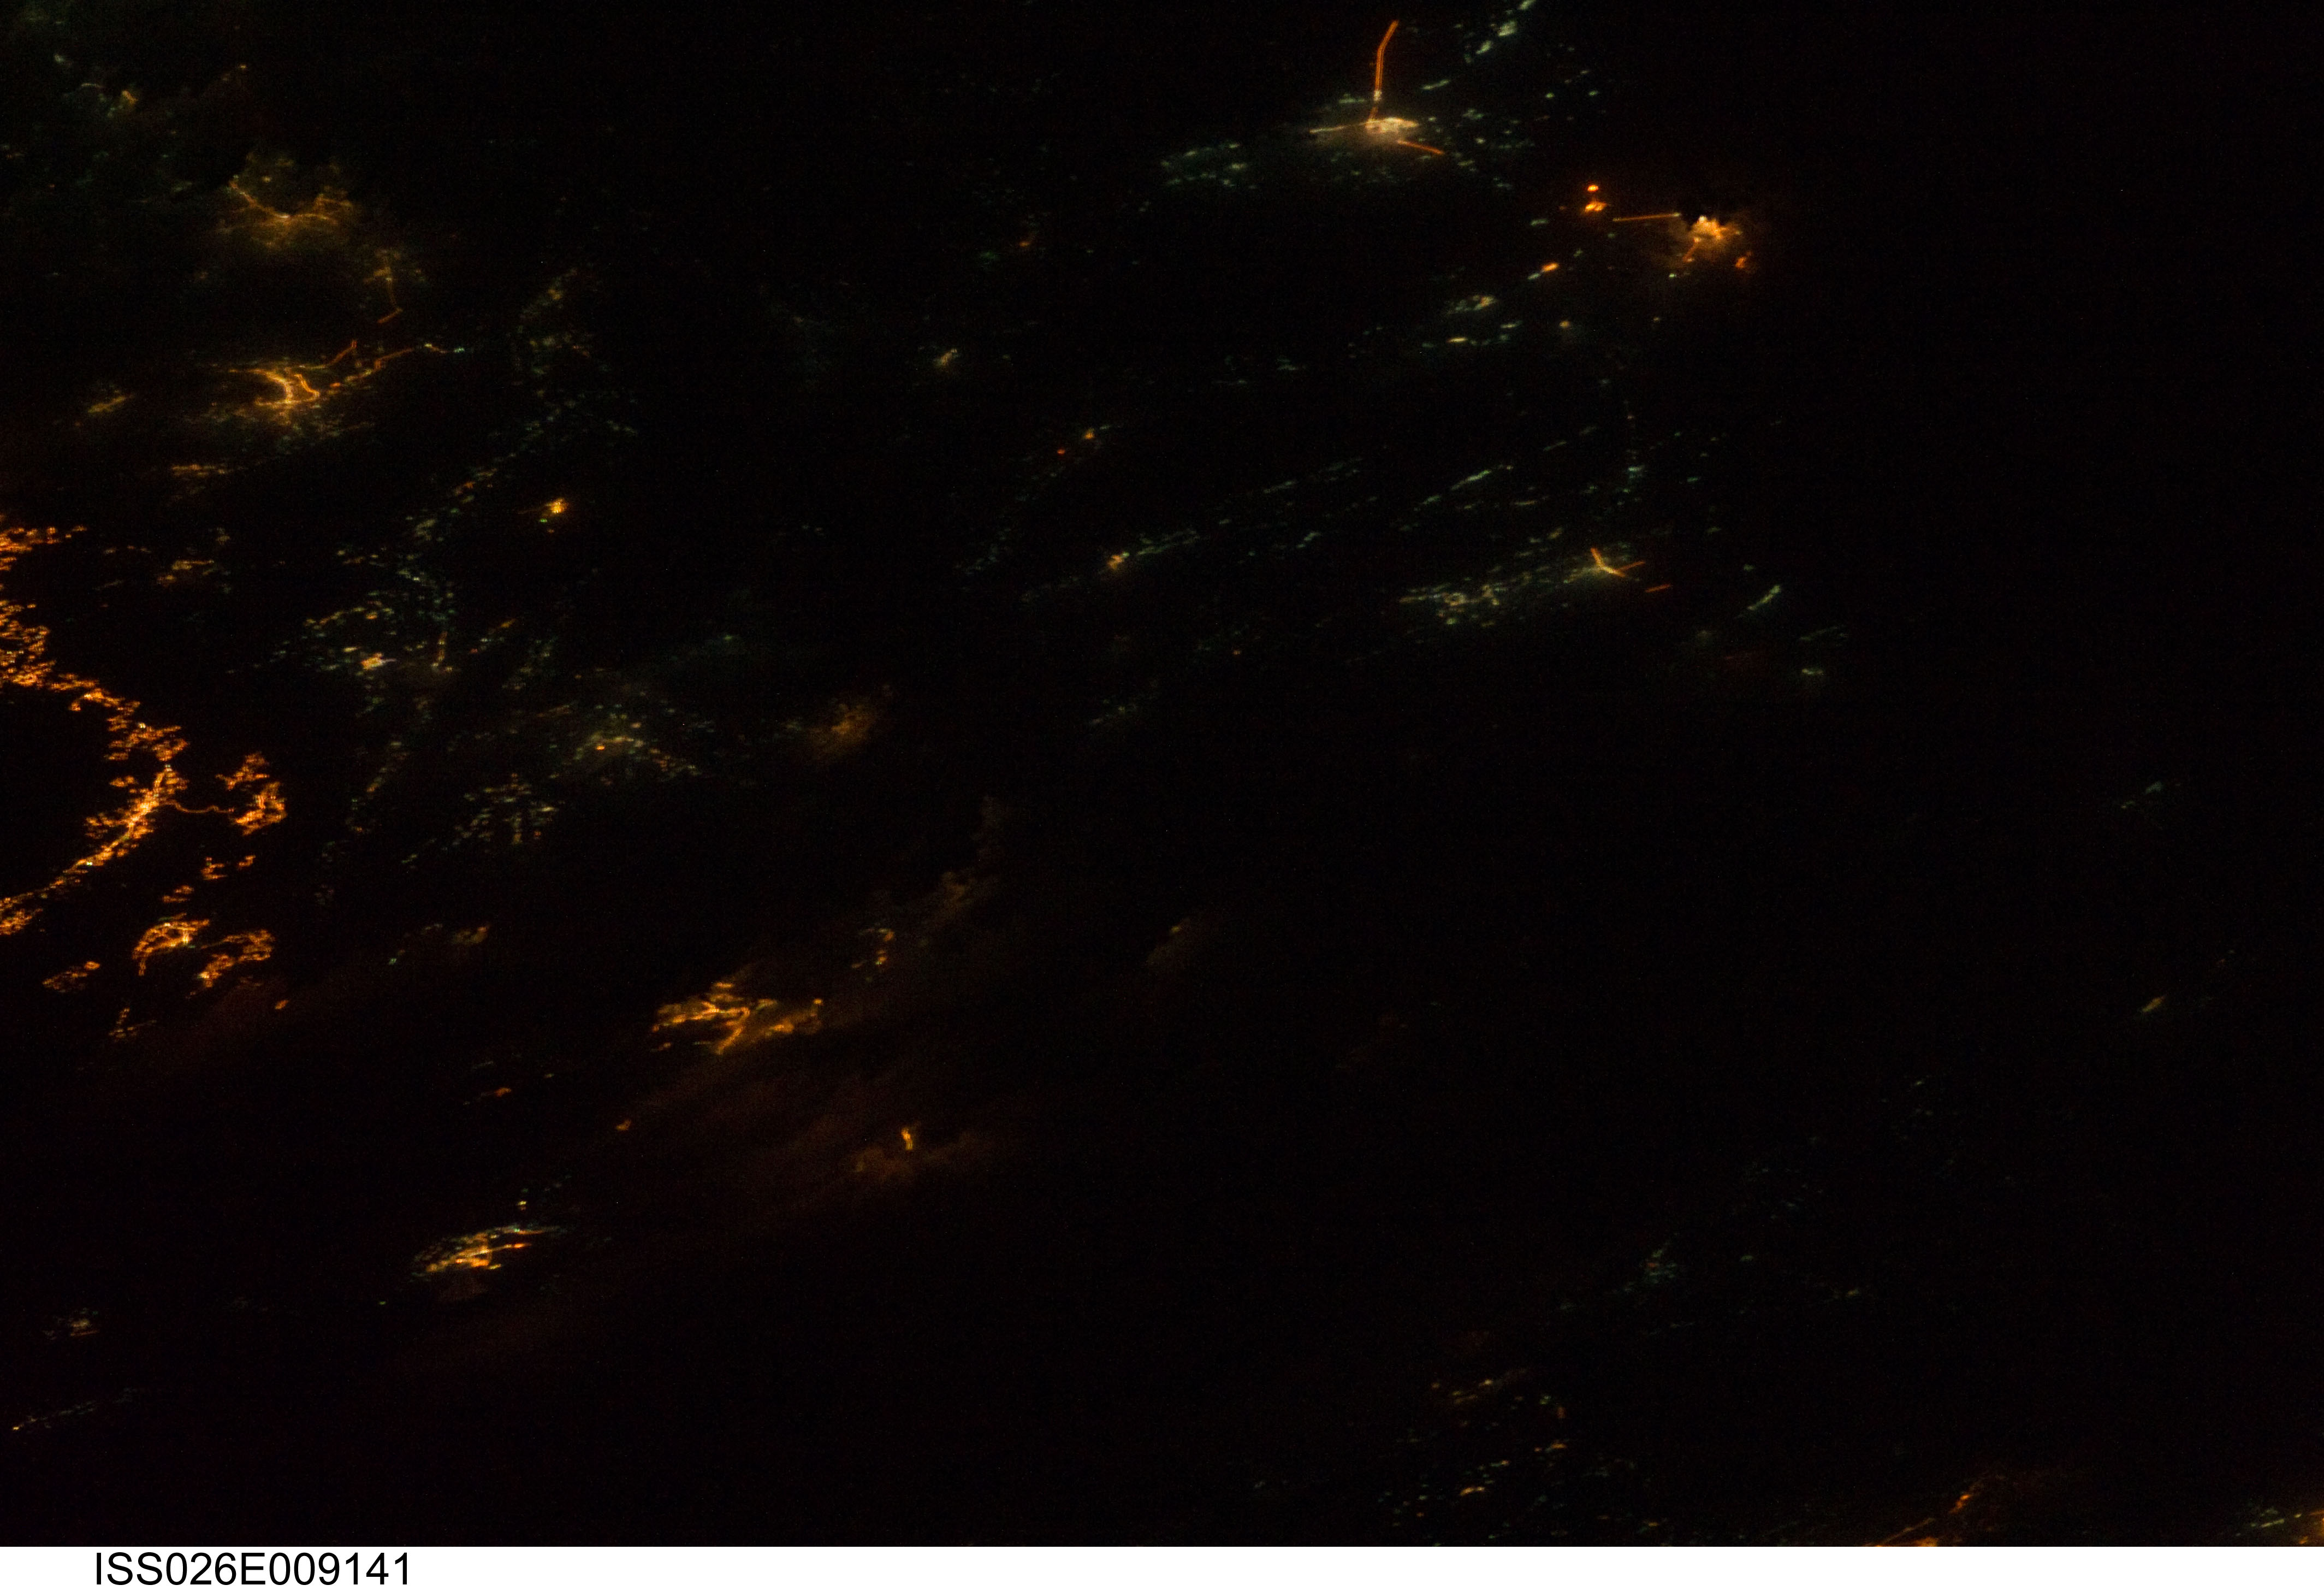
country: ASIA
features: ARABIAN PENINSULA, CITIES AT NIGHT
